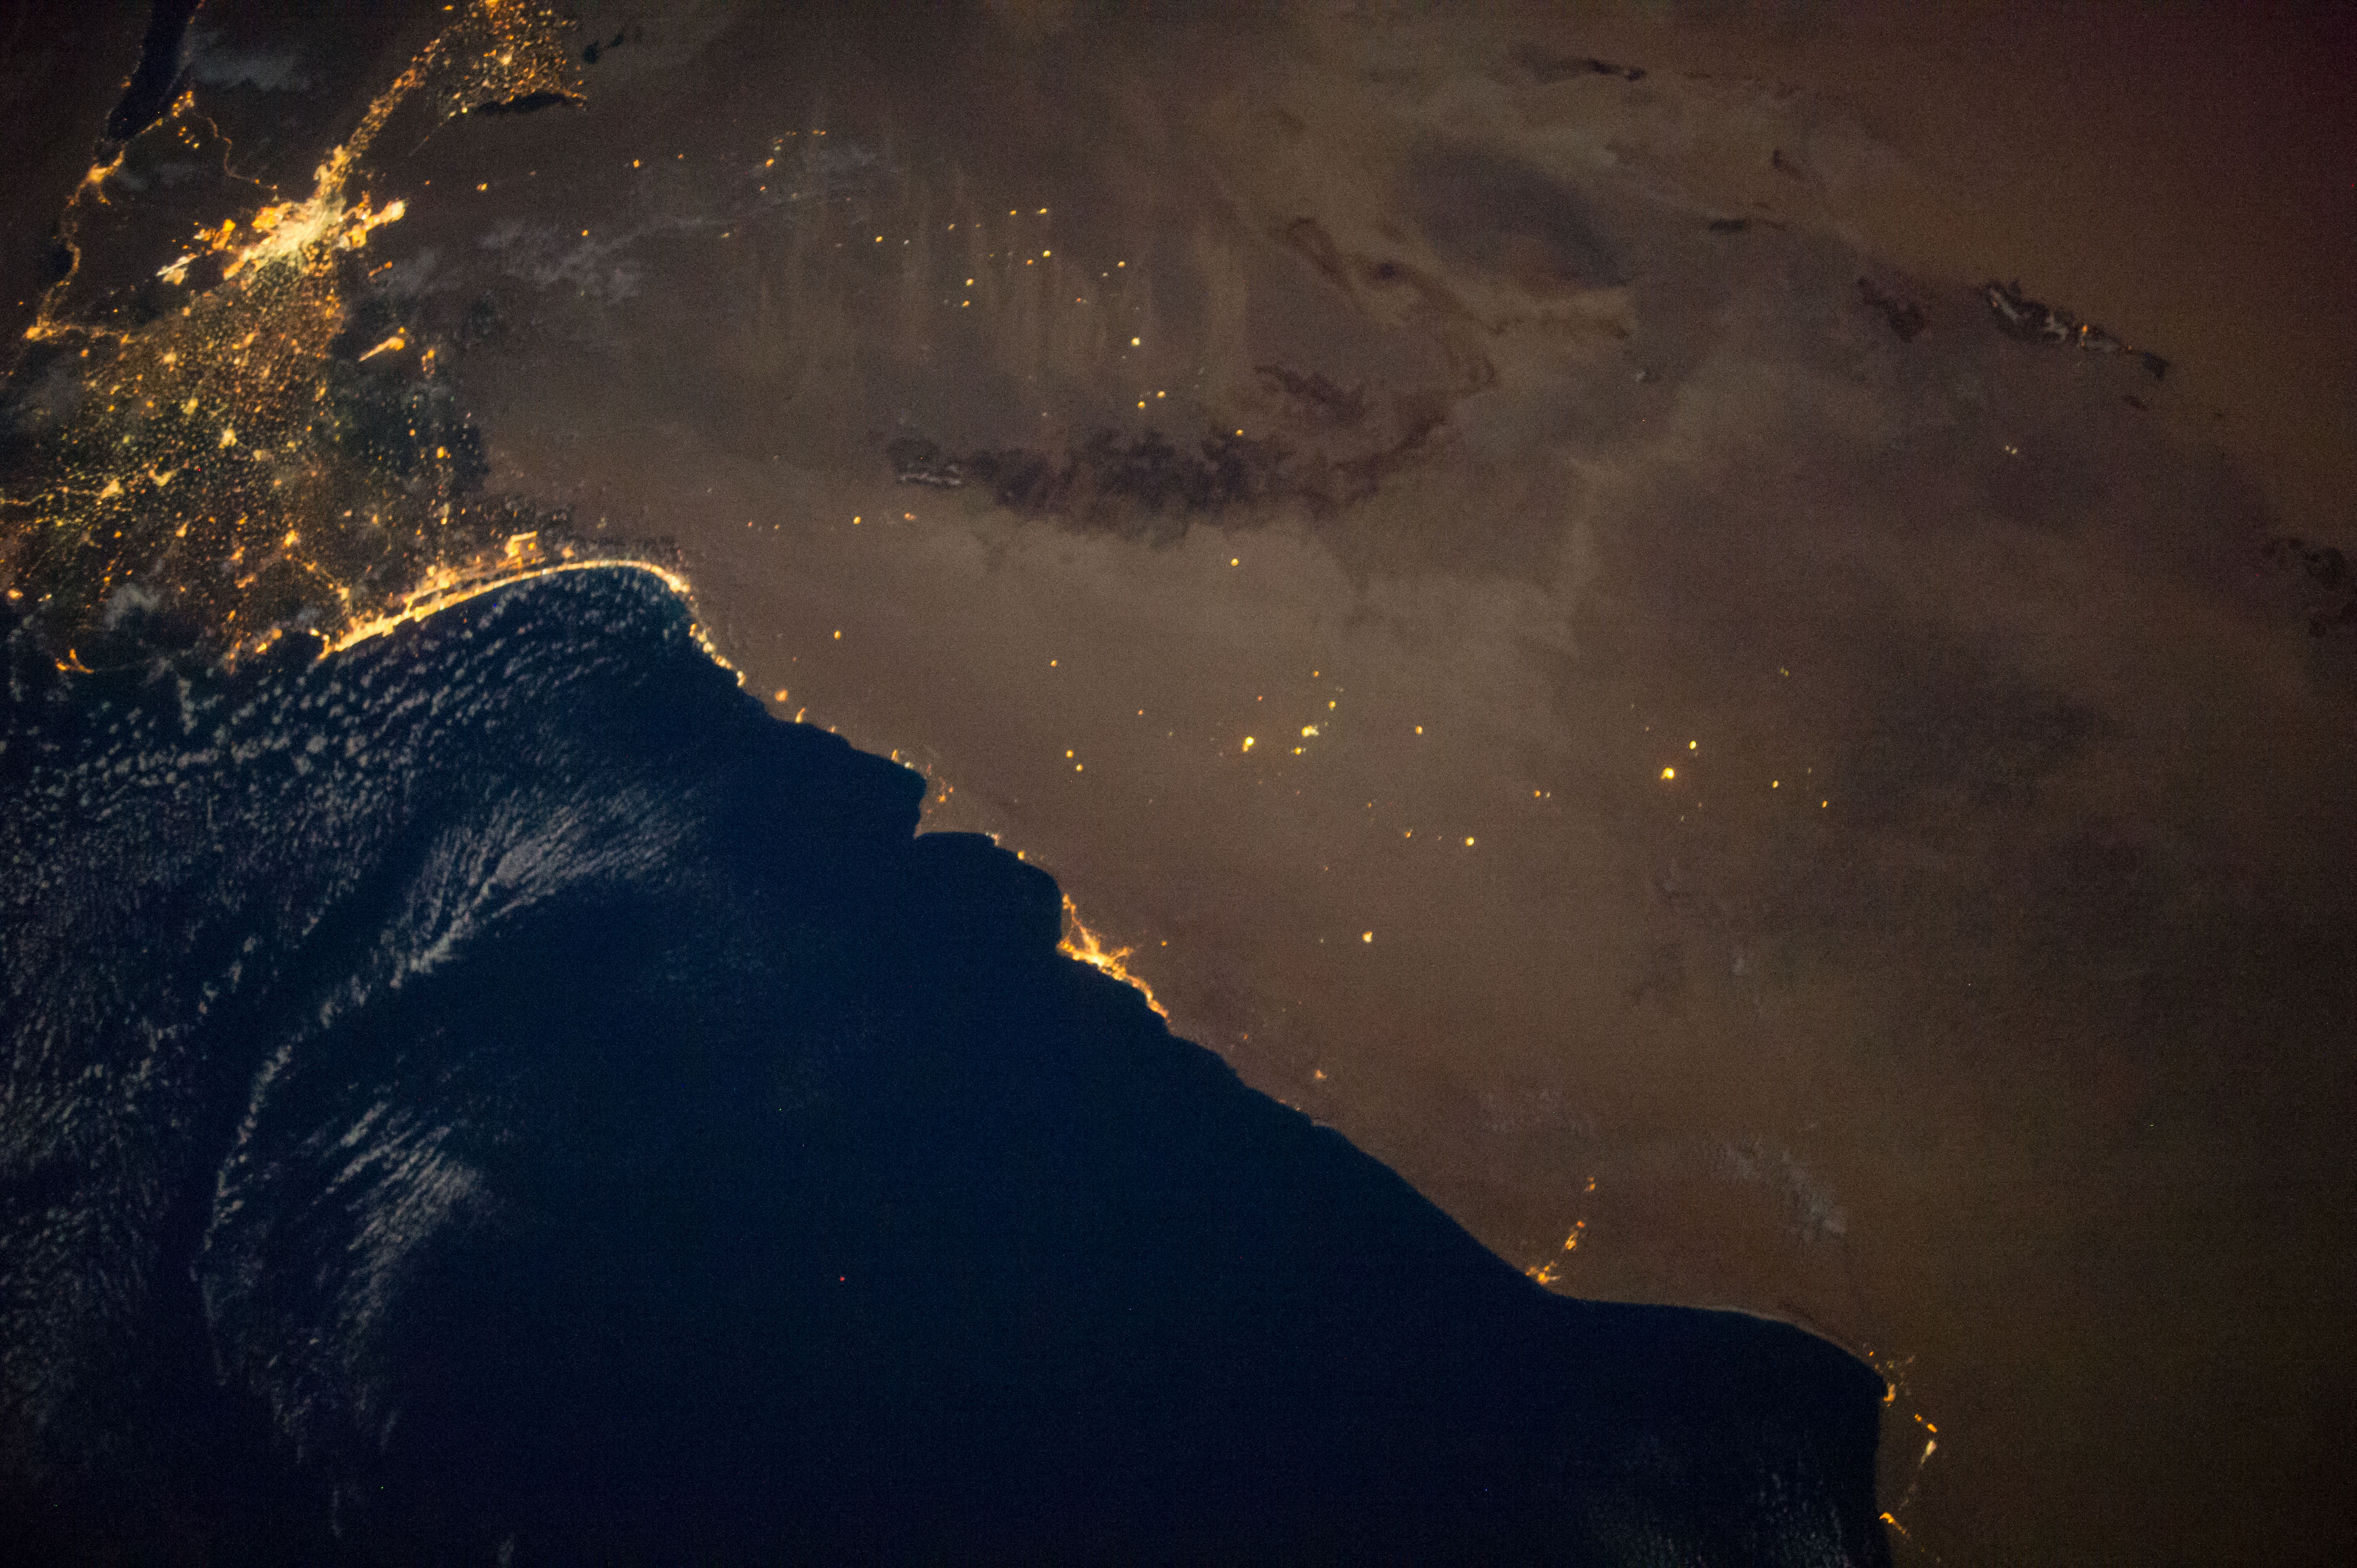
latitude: 31.2
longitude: 27.8
